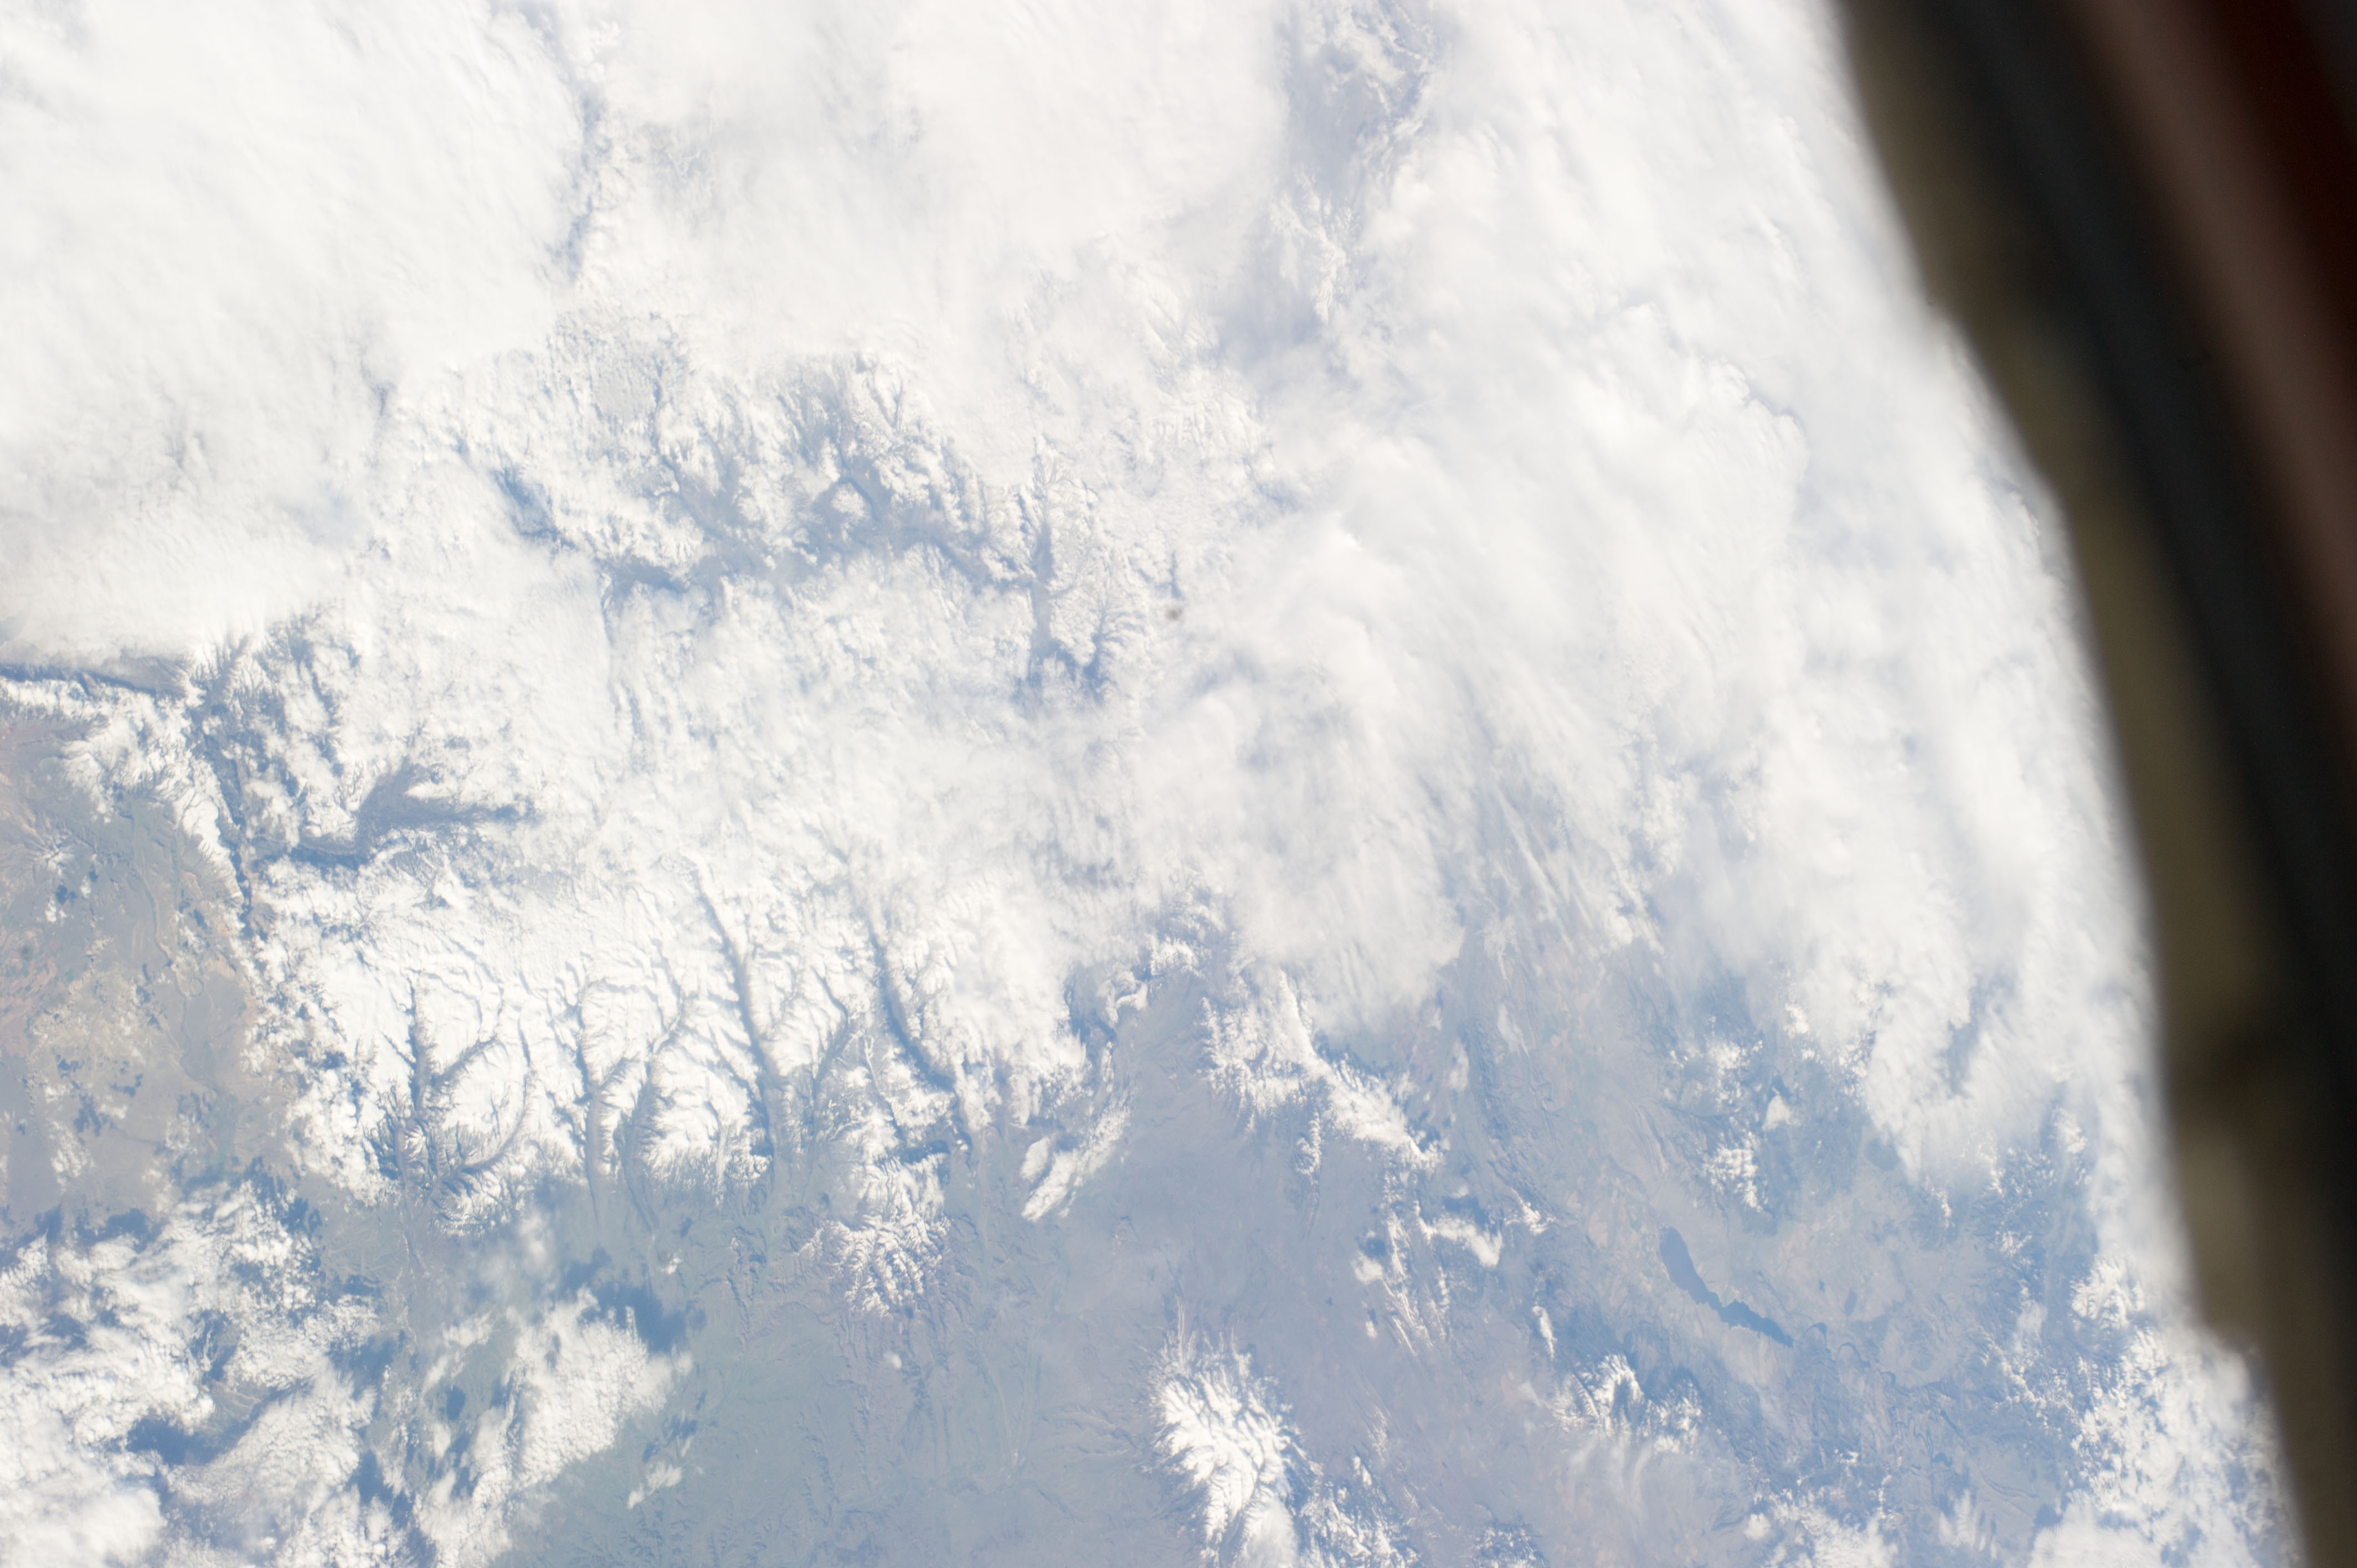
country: USA-MONTANA
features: LAKE, MOUNTAINS, SNOW MOUNTAINS, MISSOURI RIVER, CANYON FERRY LAKE
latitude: 45.5
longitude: -111.2
